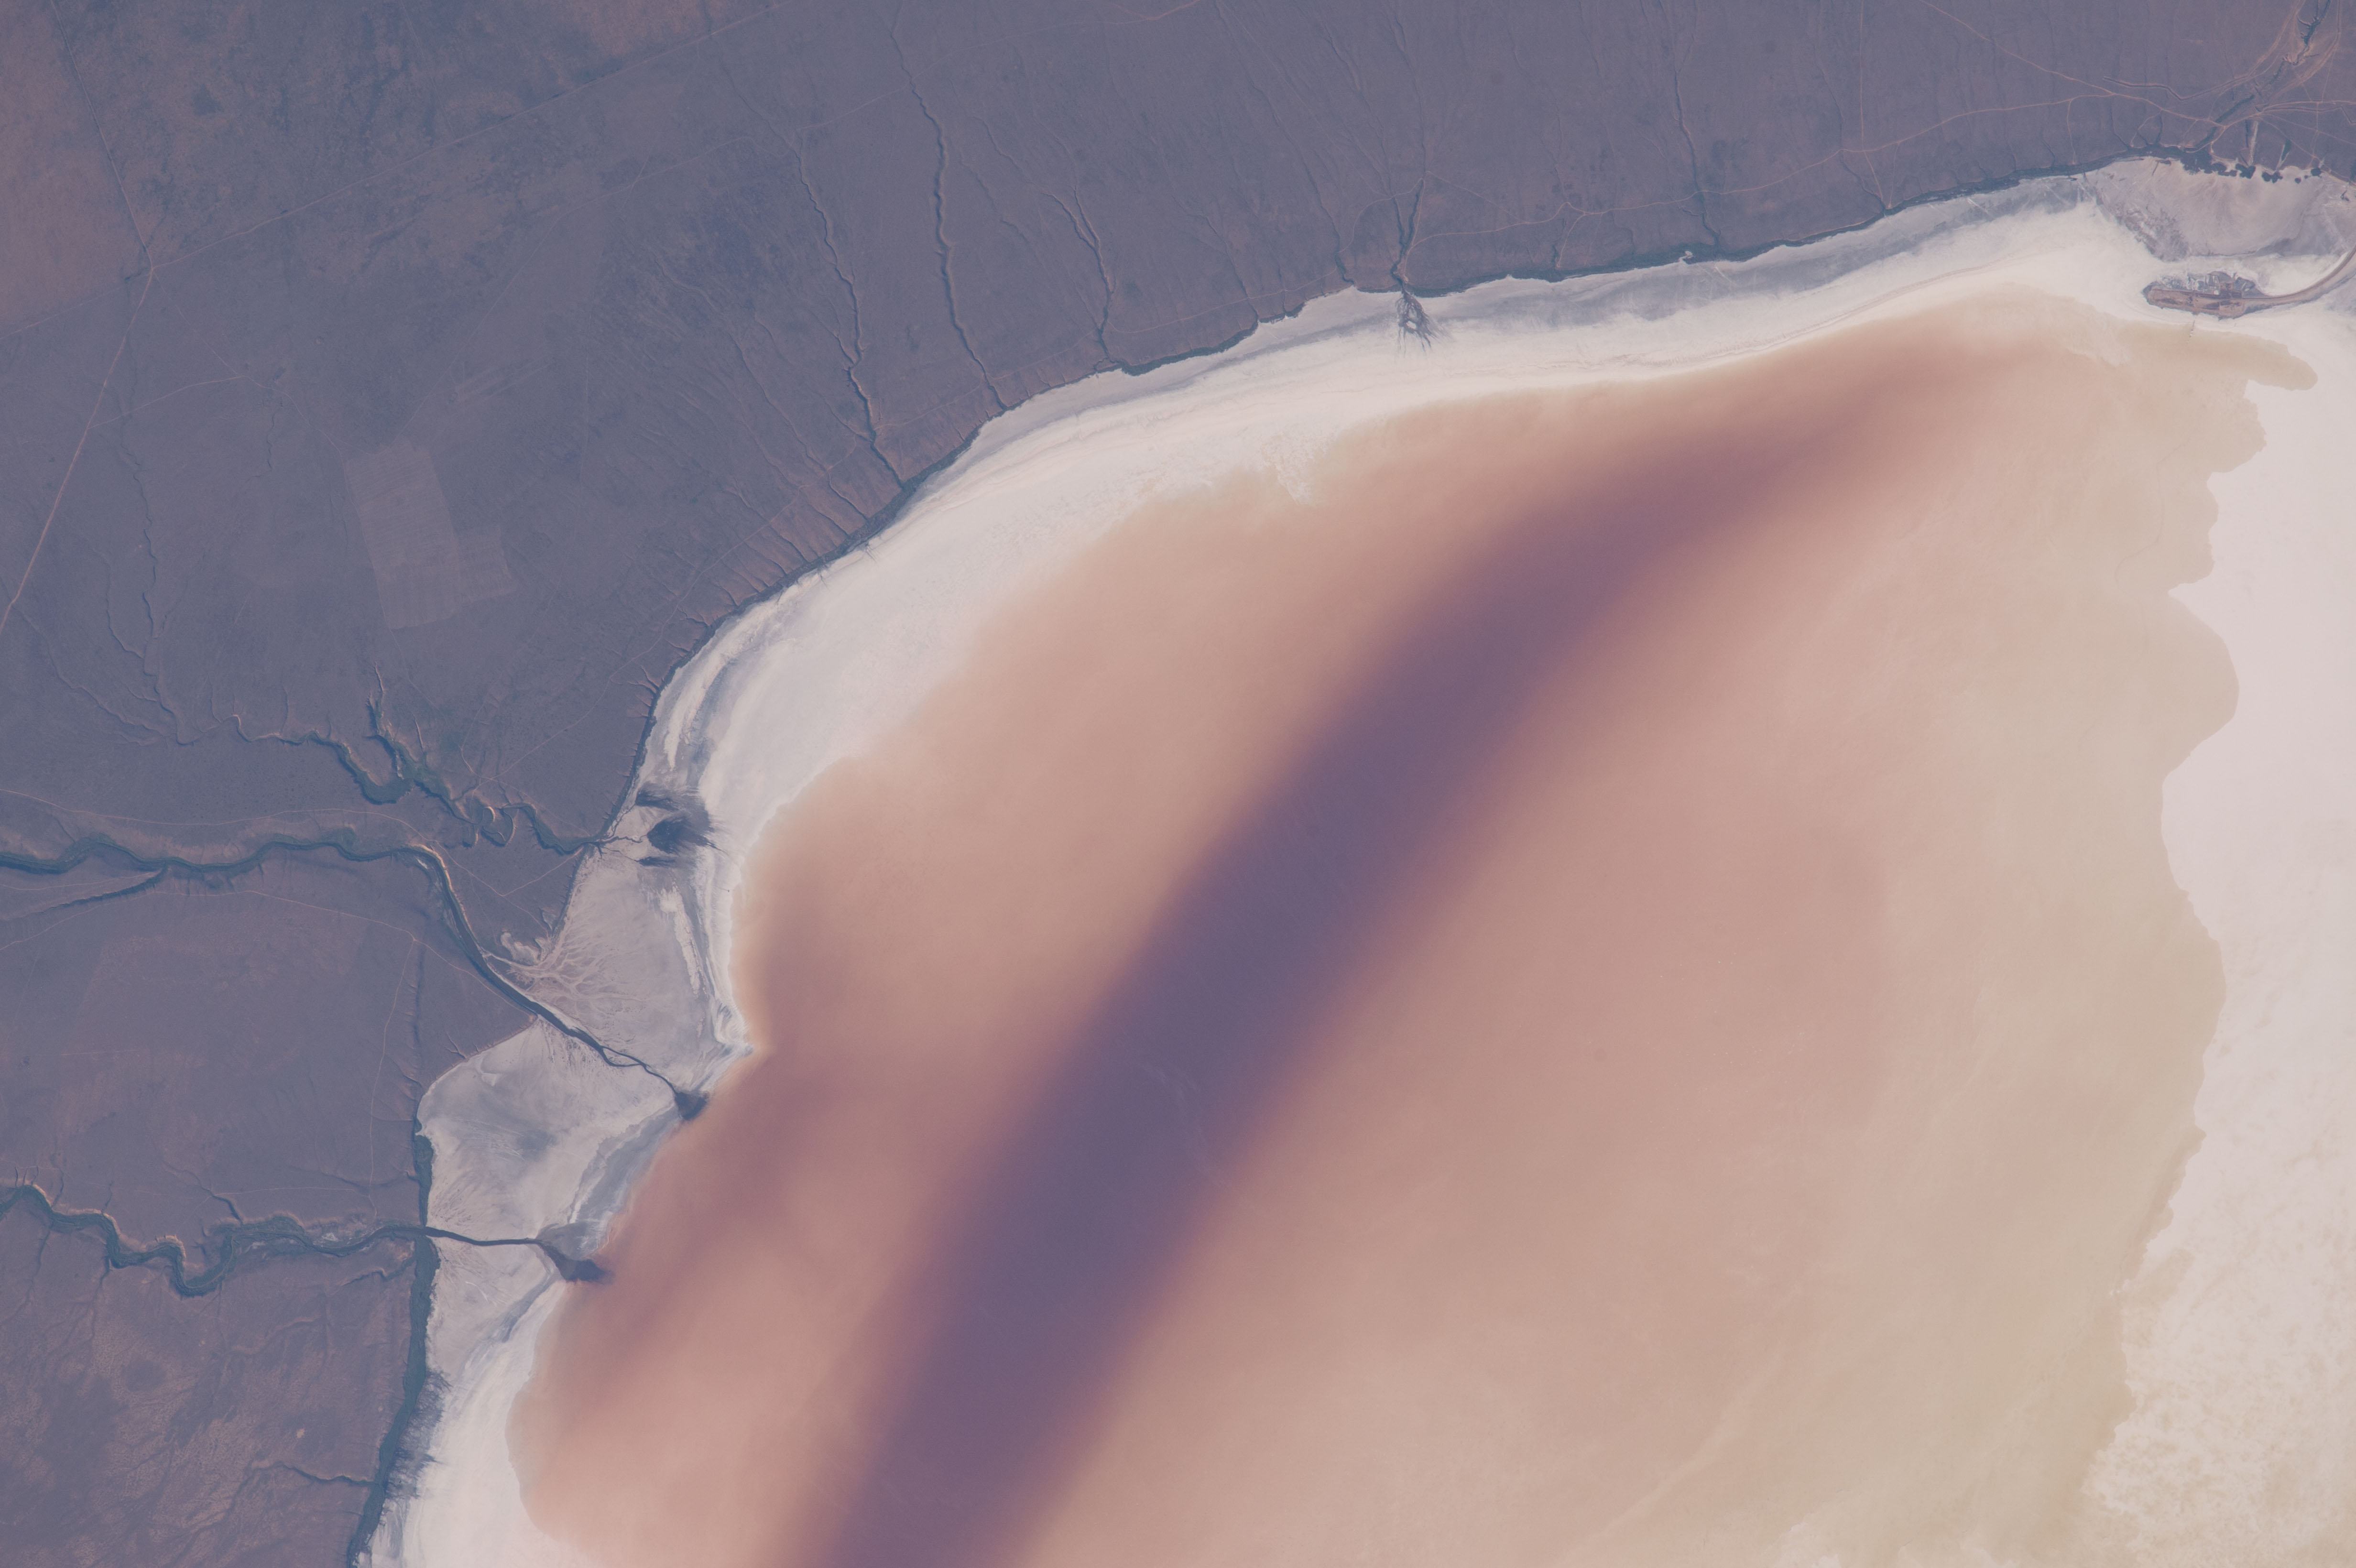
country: RUSSIAN FEDERATION
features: LAKE ELTON, ALGAE BLOOM, NORTHEASTERN SHORELINE, RAVINES, SMALL DELTAS
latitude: 49.2
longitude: 46.7
